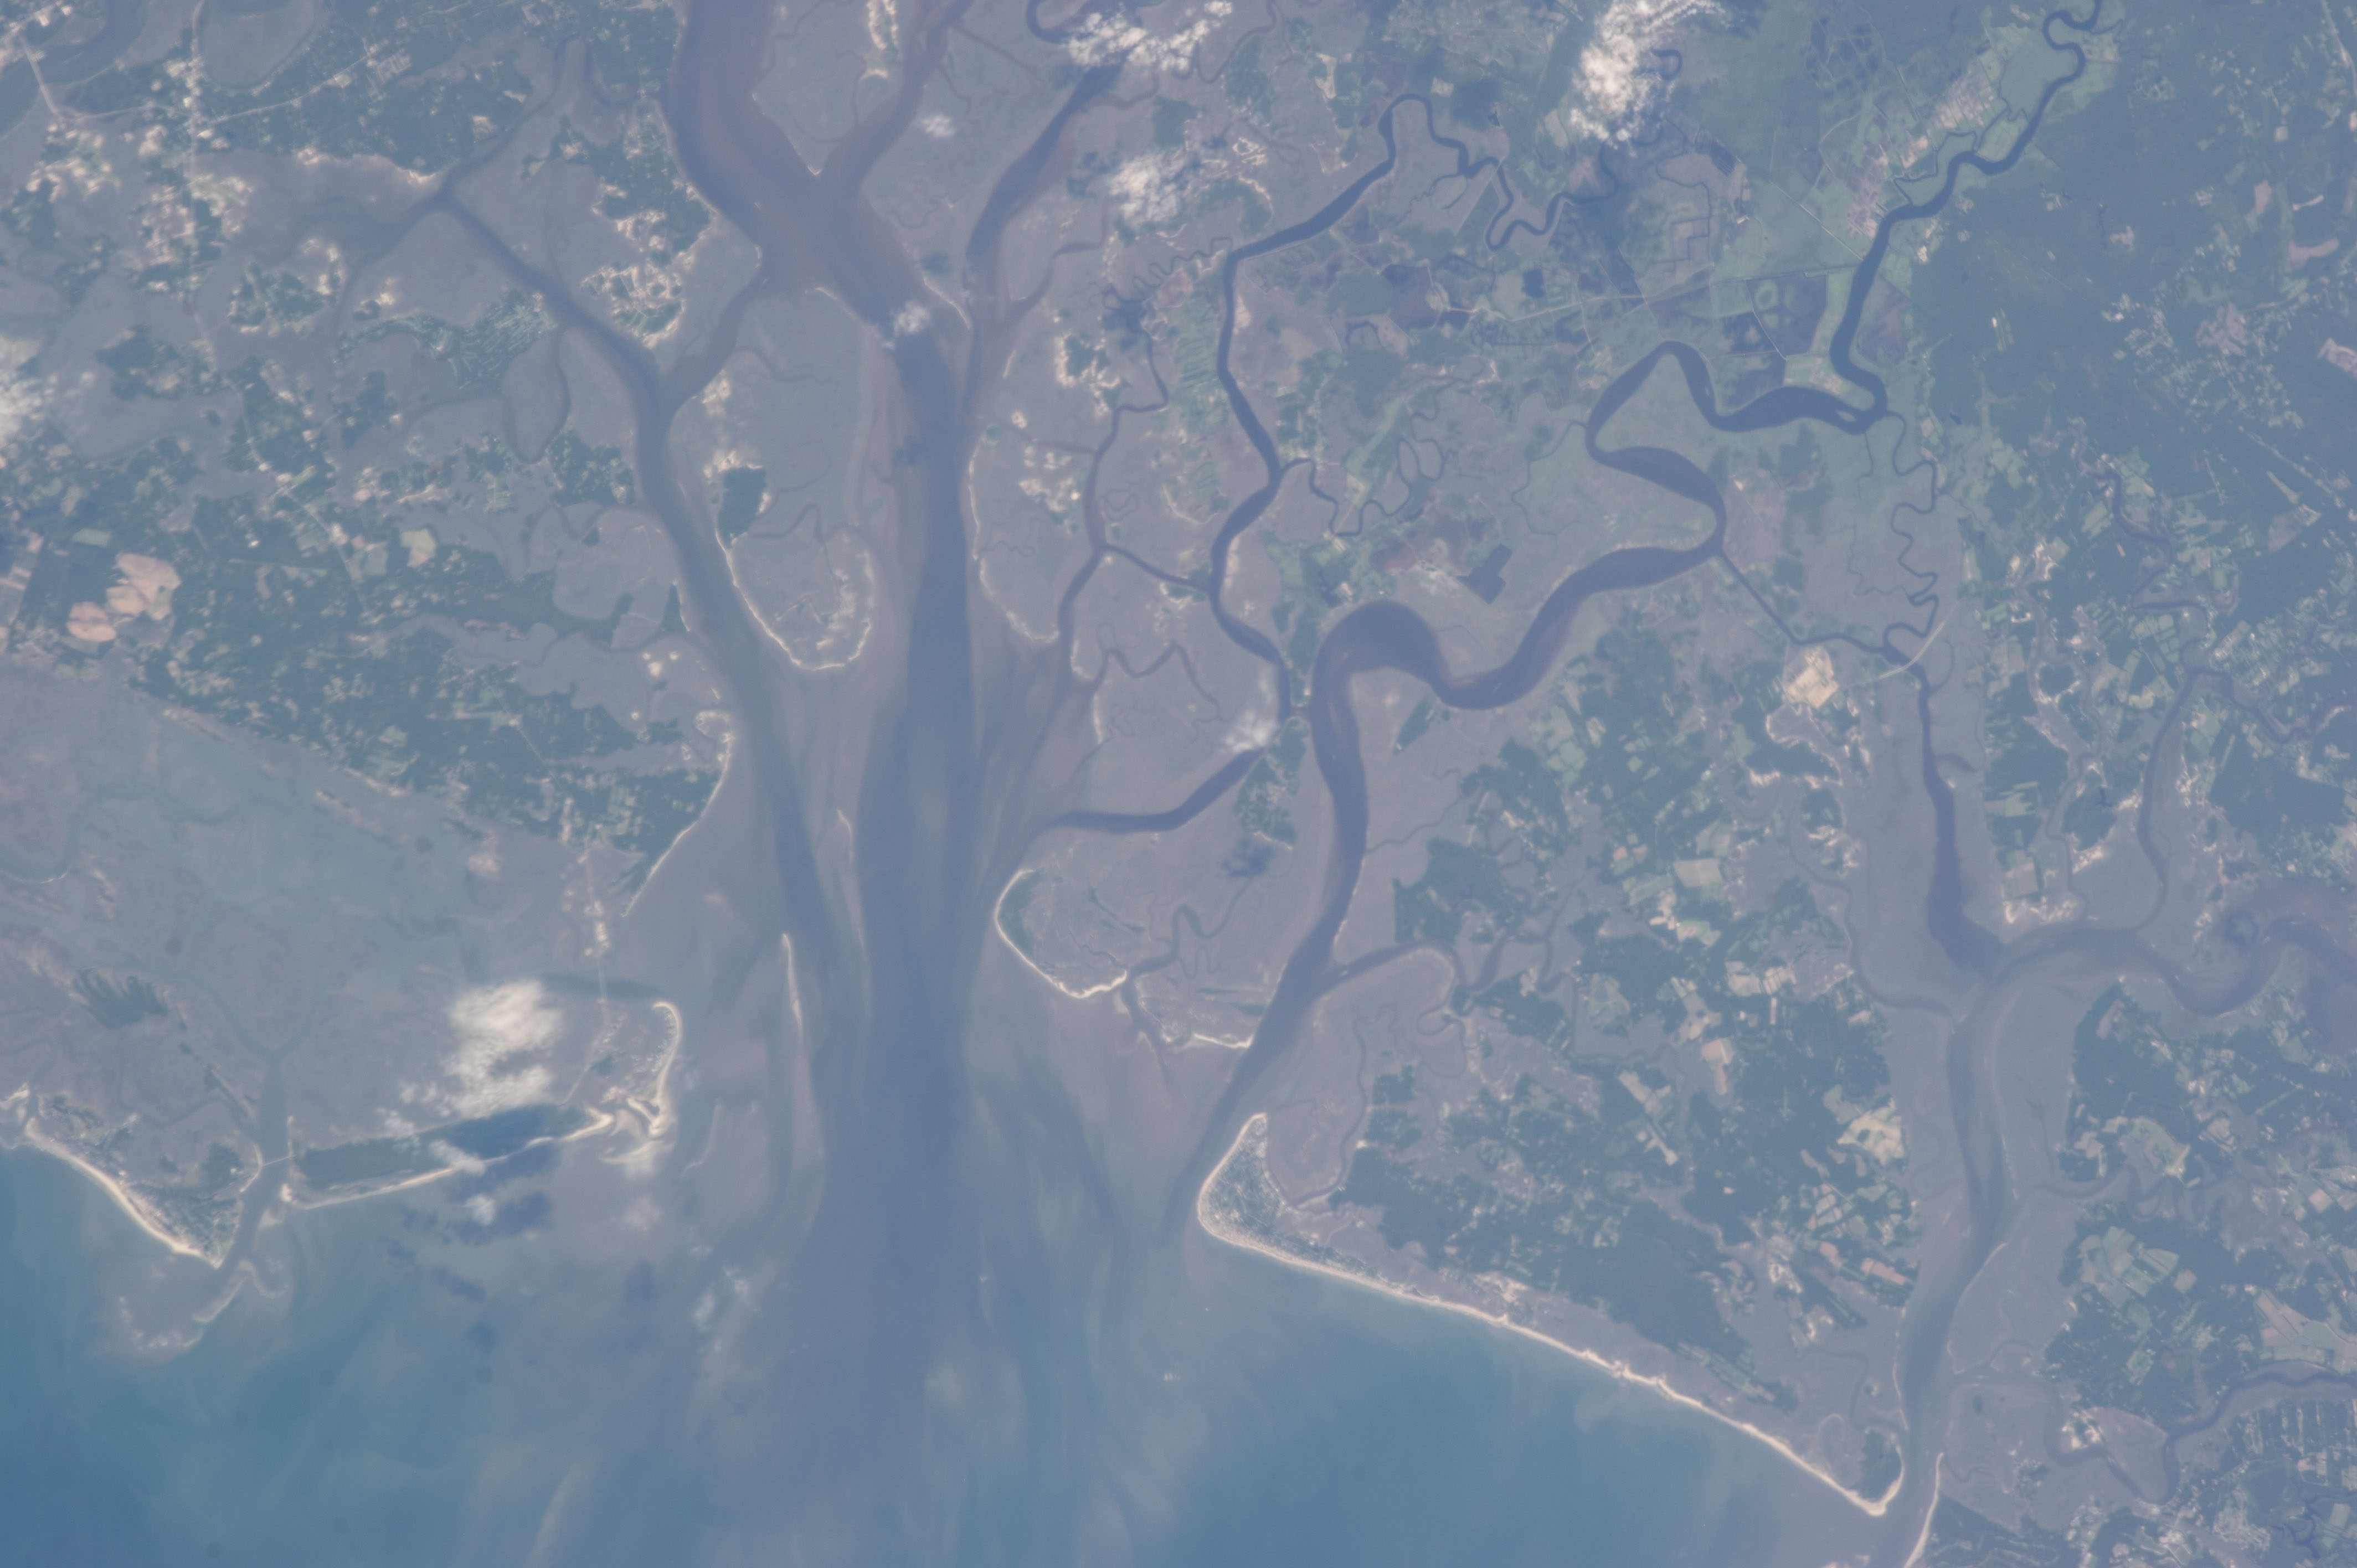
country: USA-SOUTH CAROLINA
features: ATLANTIC O., SED., ST HELENA SOUND, WETLANDS, CHANNELS, EDISTO I., ISLANDS
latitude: 32.5
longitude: -80.4
